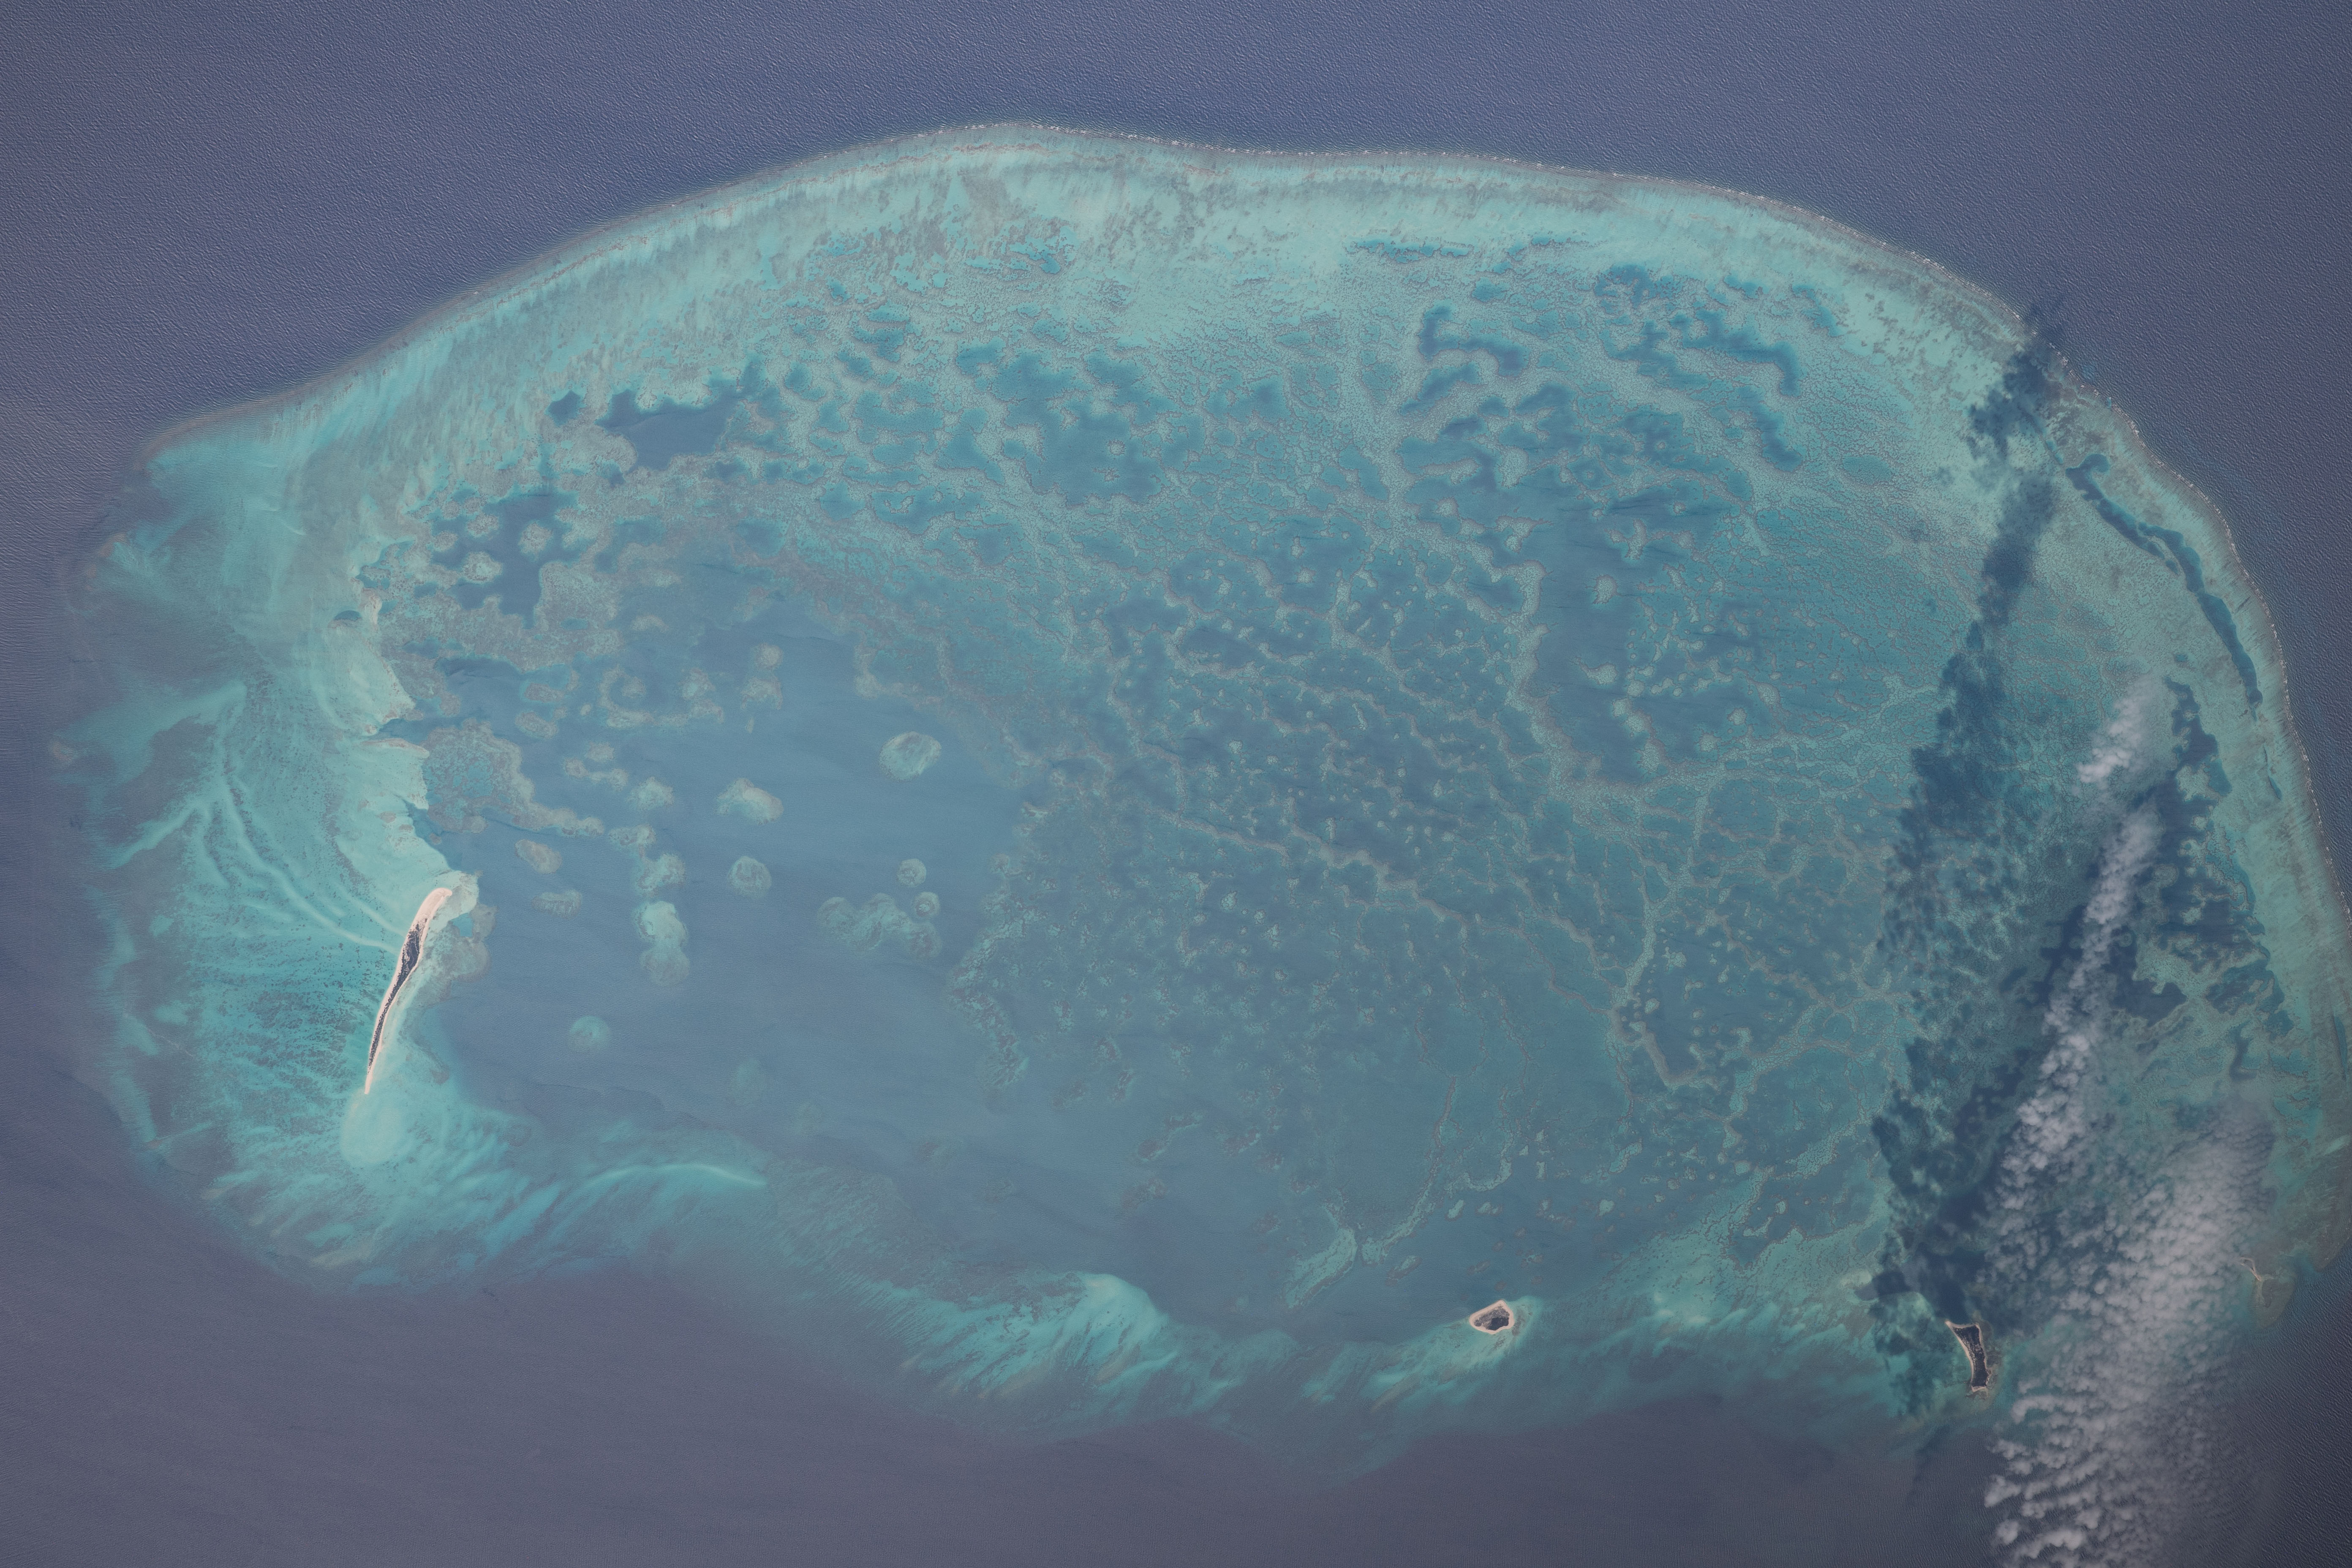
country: MEXICO
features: SCORPION REEF
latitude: 22.5
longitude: -89.7
